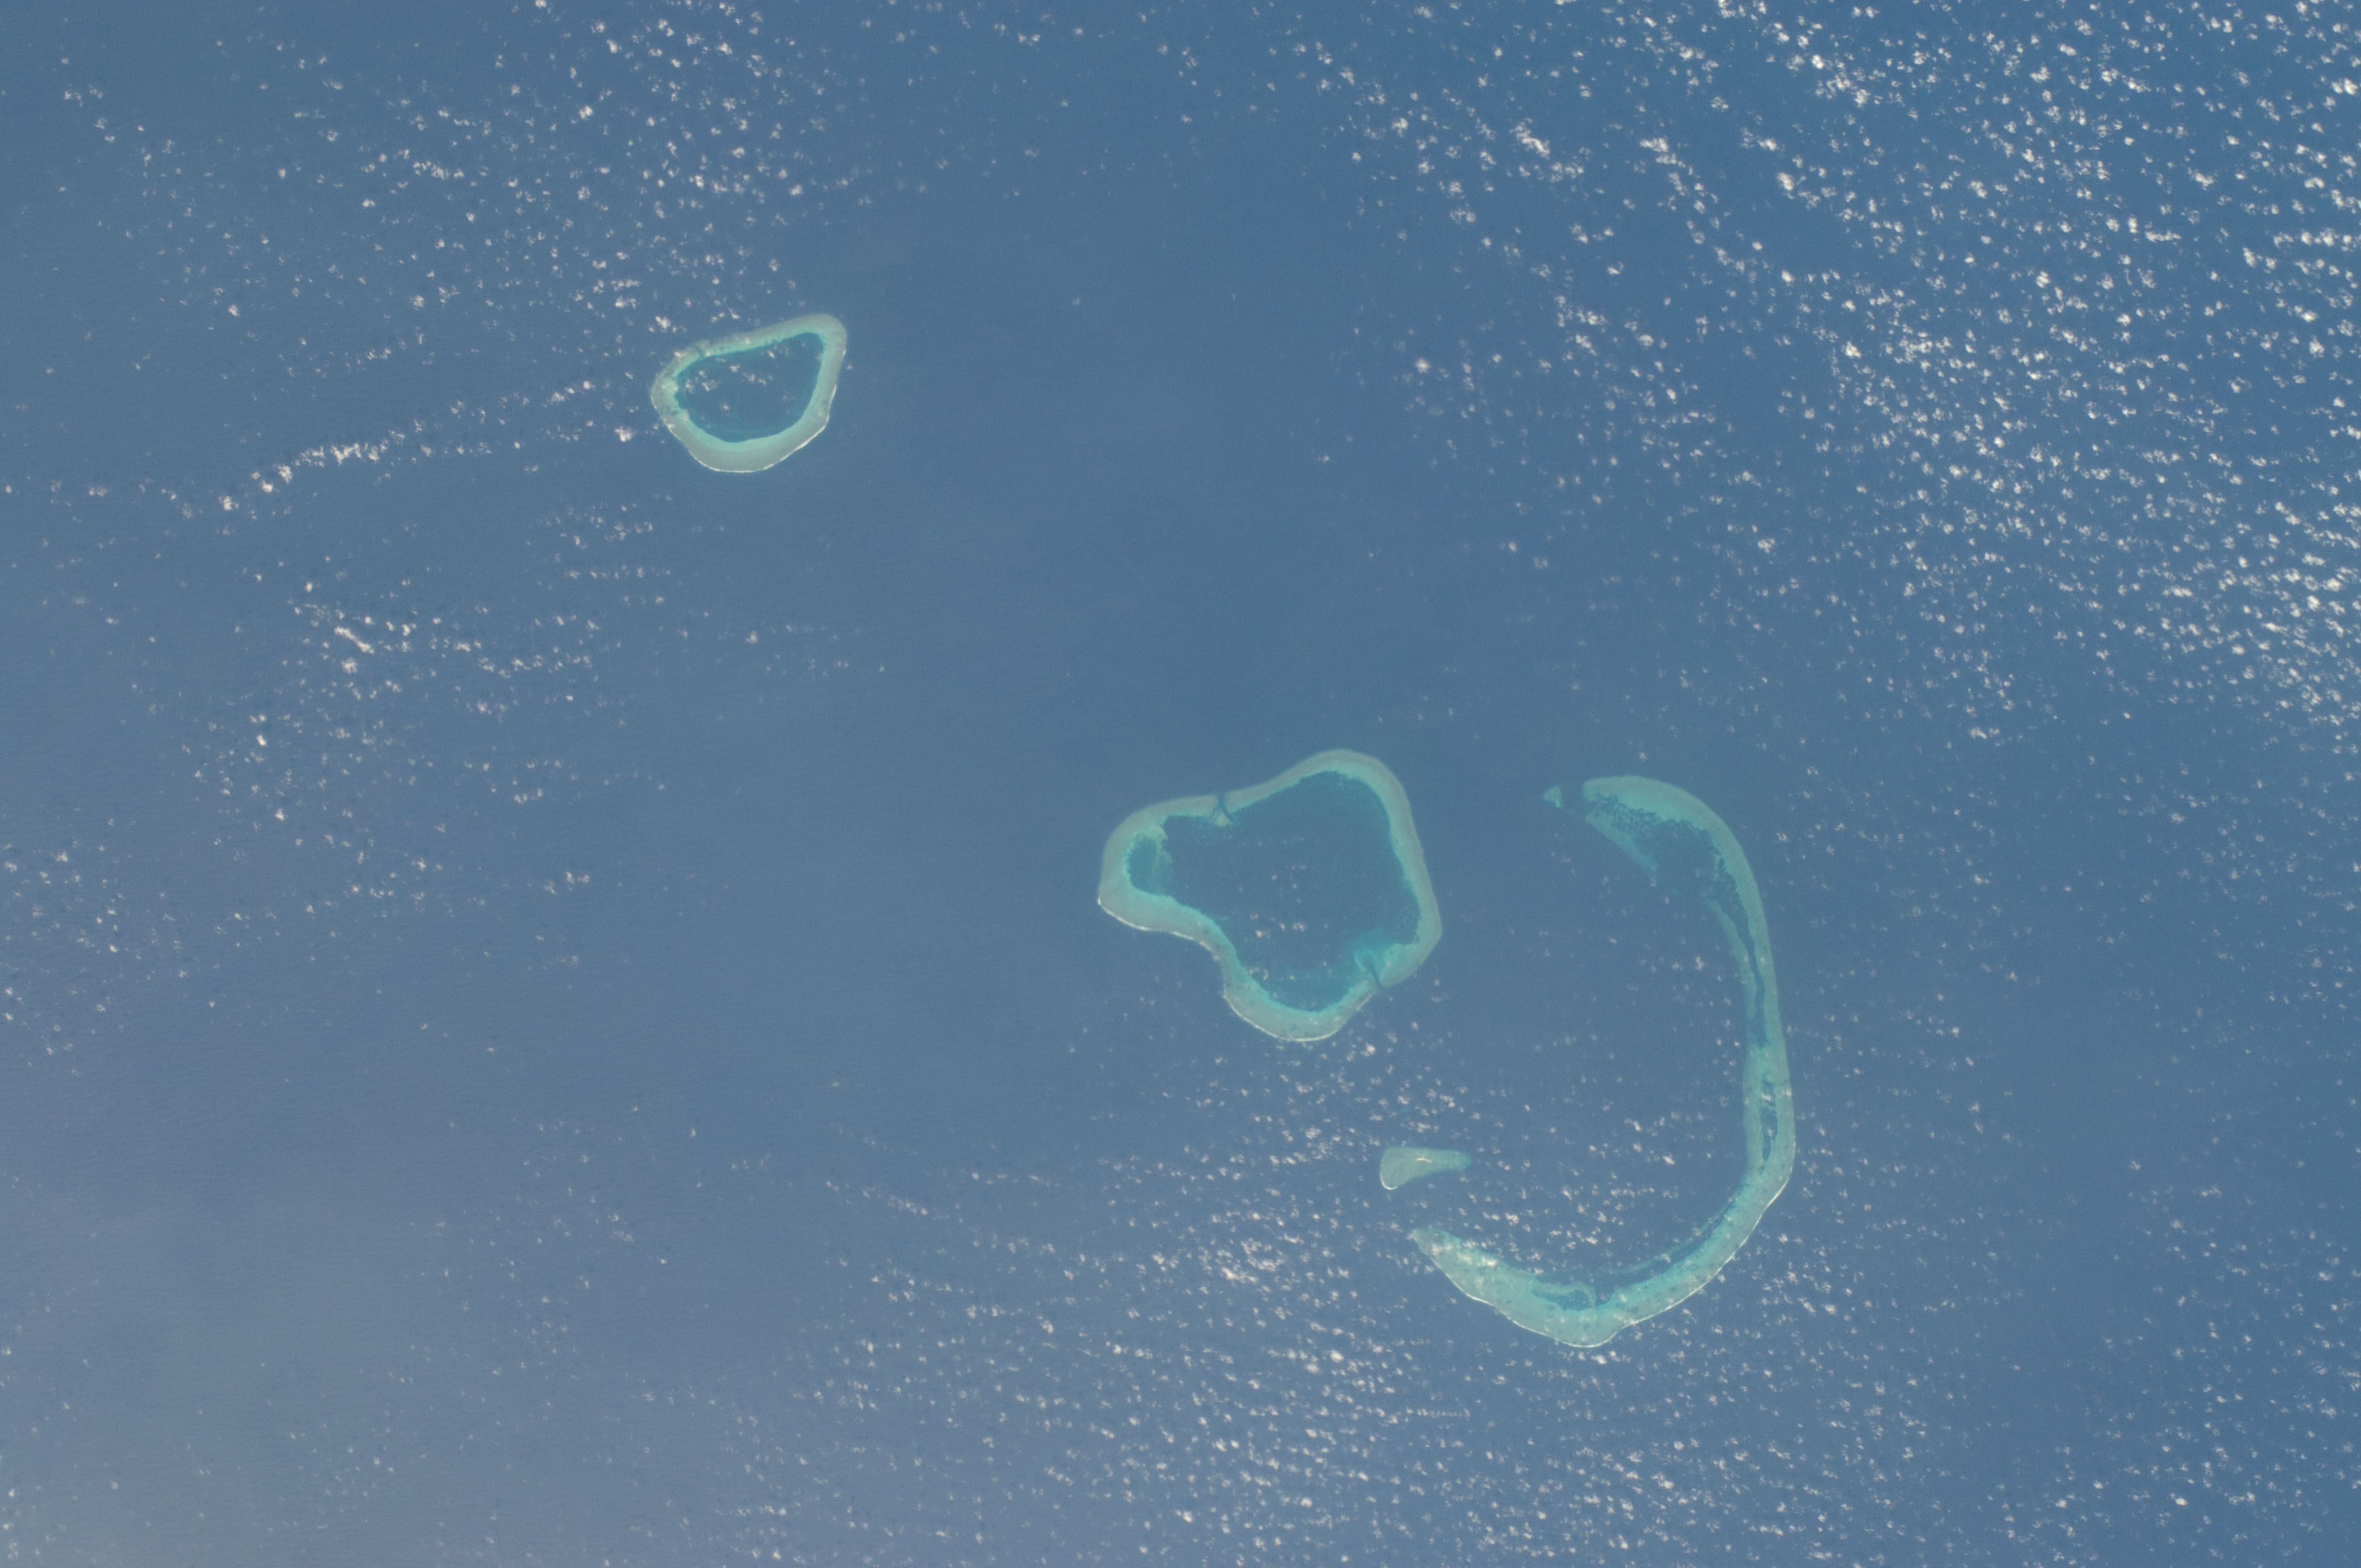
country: AUSTRALIA-WA
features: SCOTT REEF, SANDY ISLAND, SERINGAPATAM REEF
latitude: -14.0
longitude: 122.0
